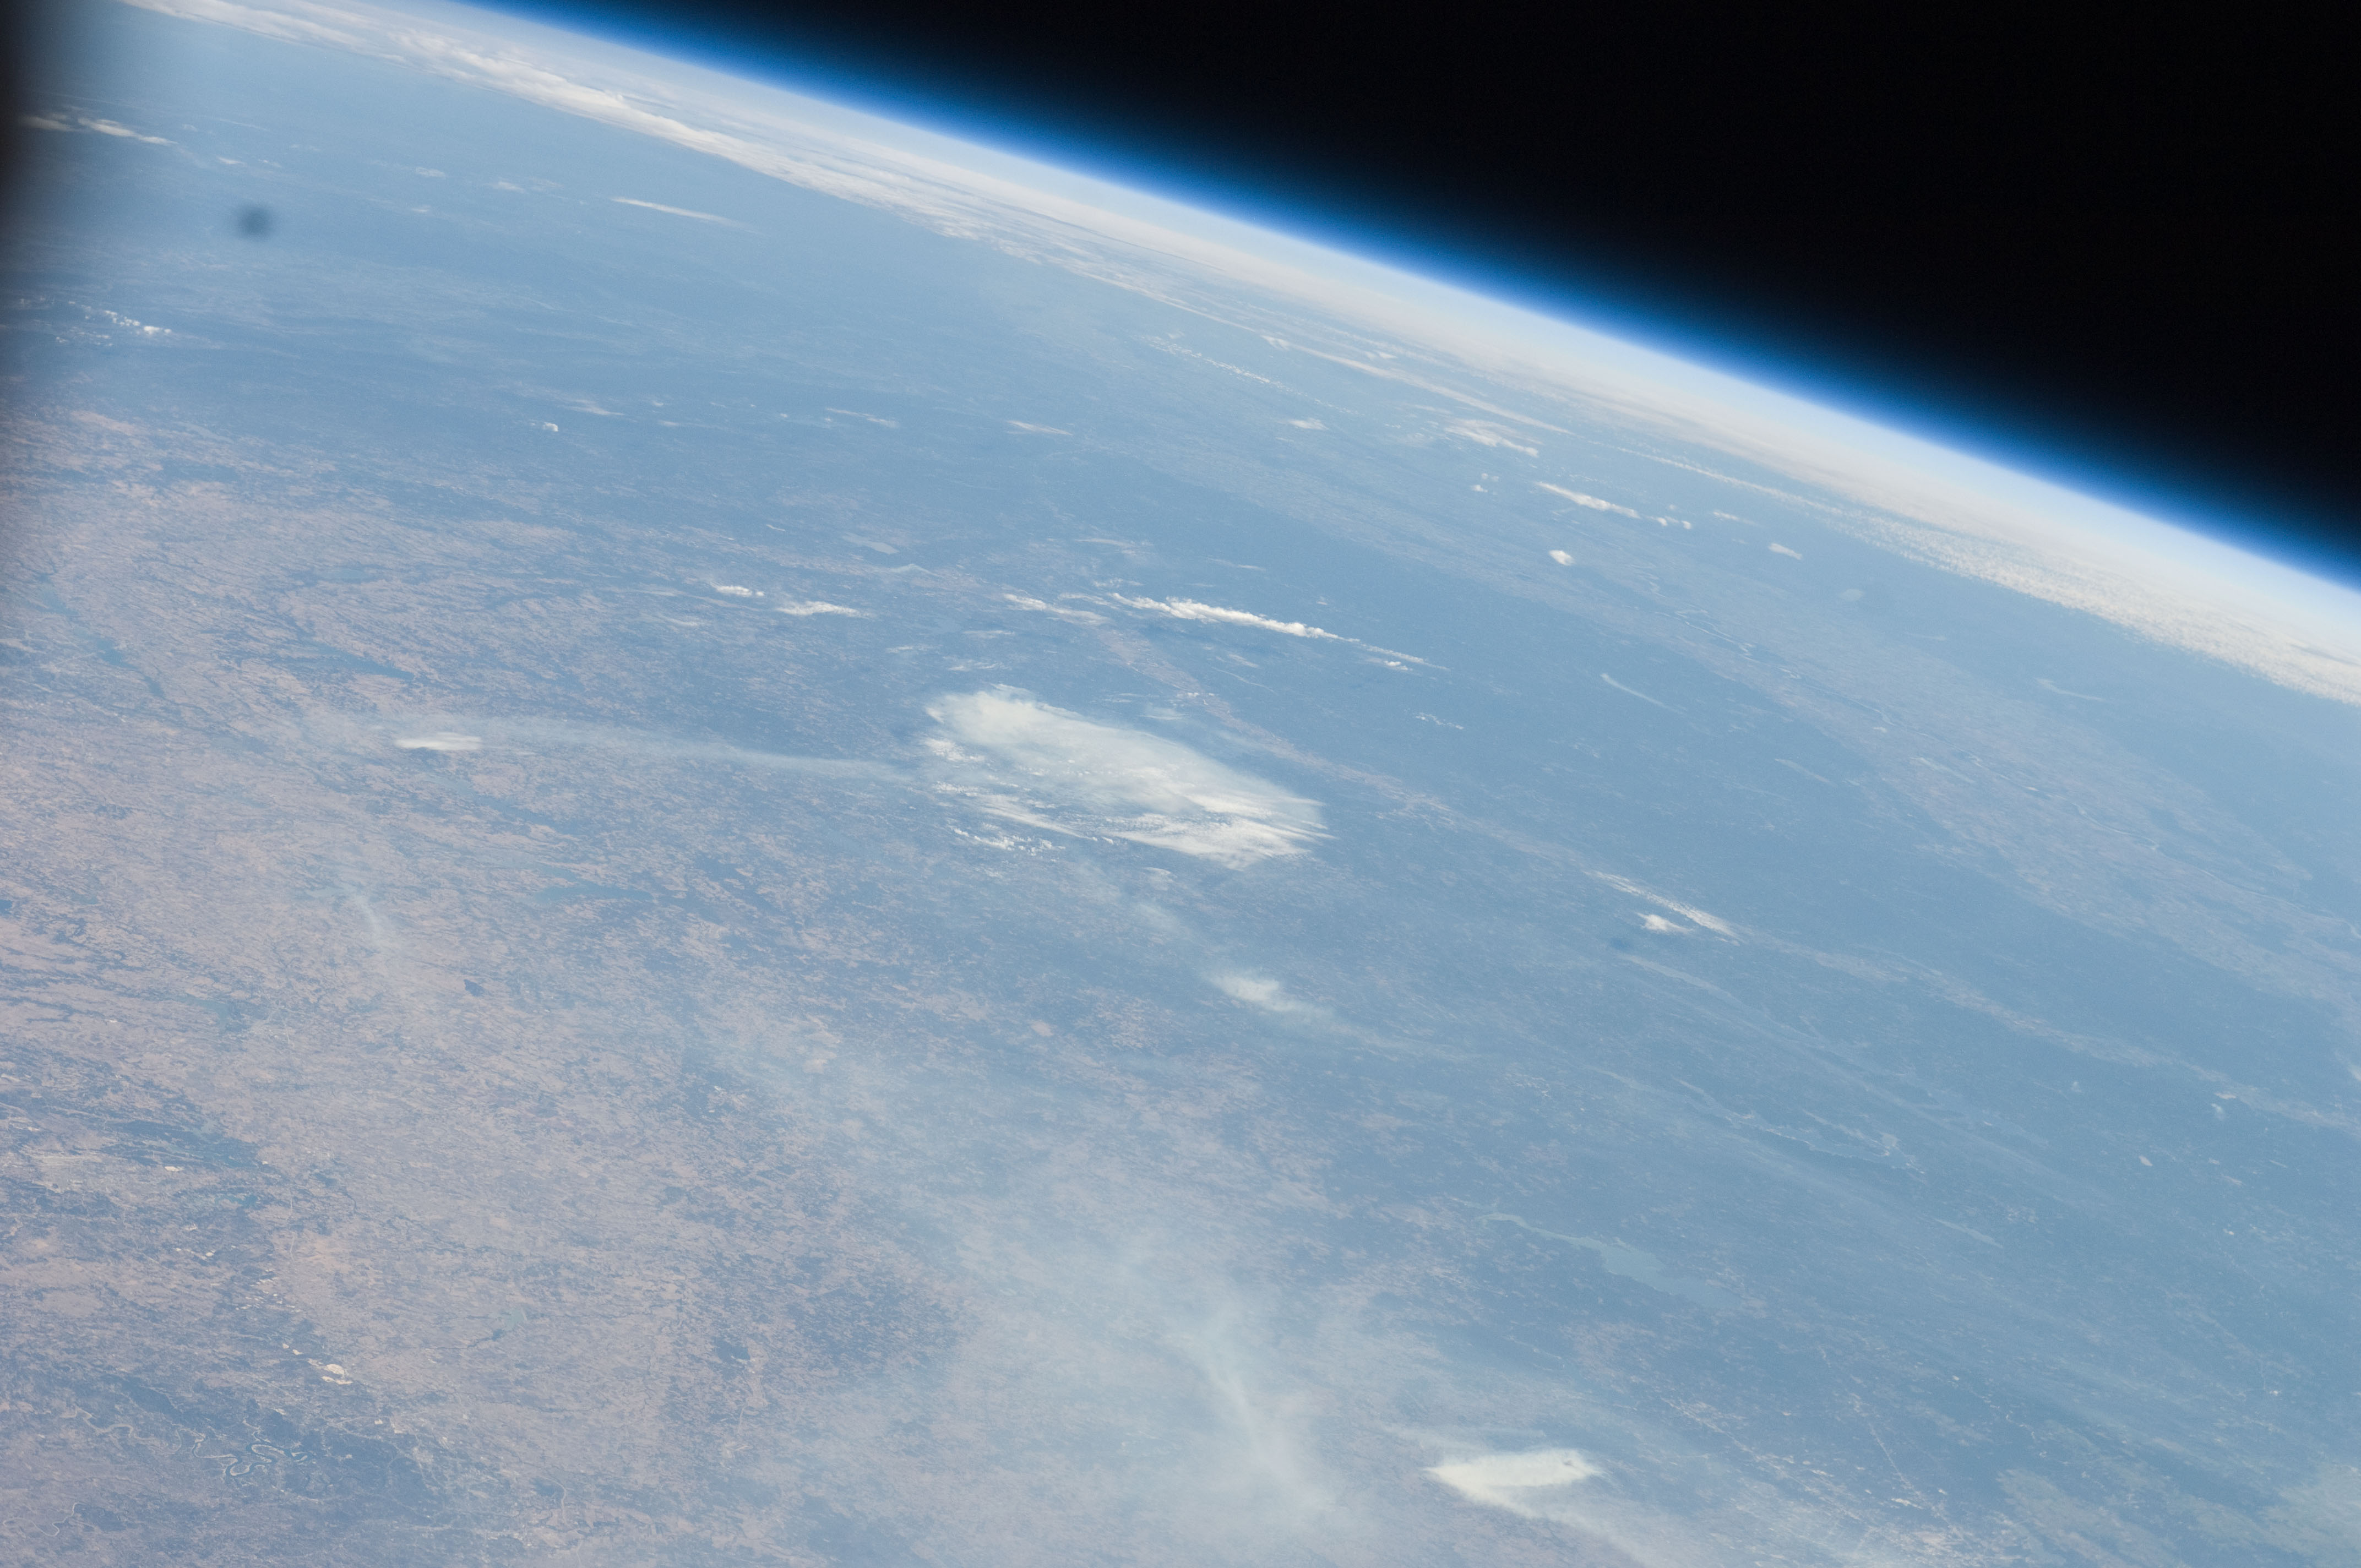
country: USA-TEXAS
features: PAN-SMOKE PLUMES, HAZE, RED RIVER VALLEY, EDWARDS PLATEAU, FOREST, LAKES
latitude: 32.5
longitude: -94.0
